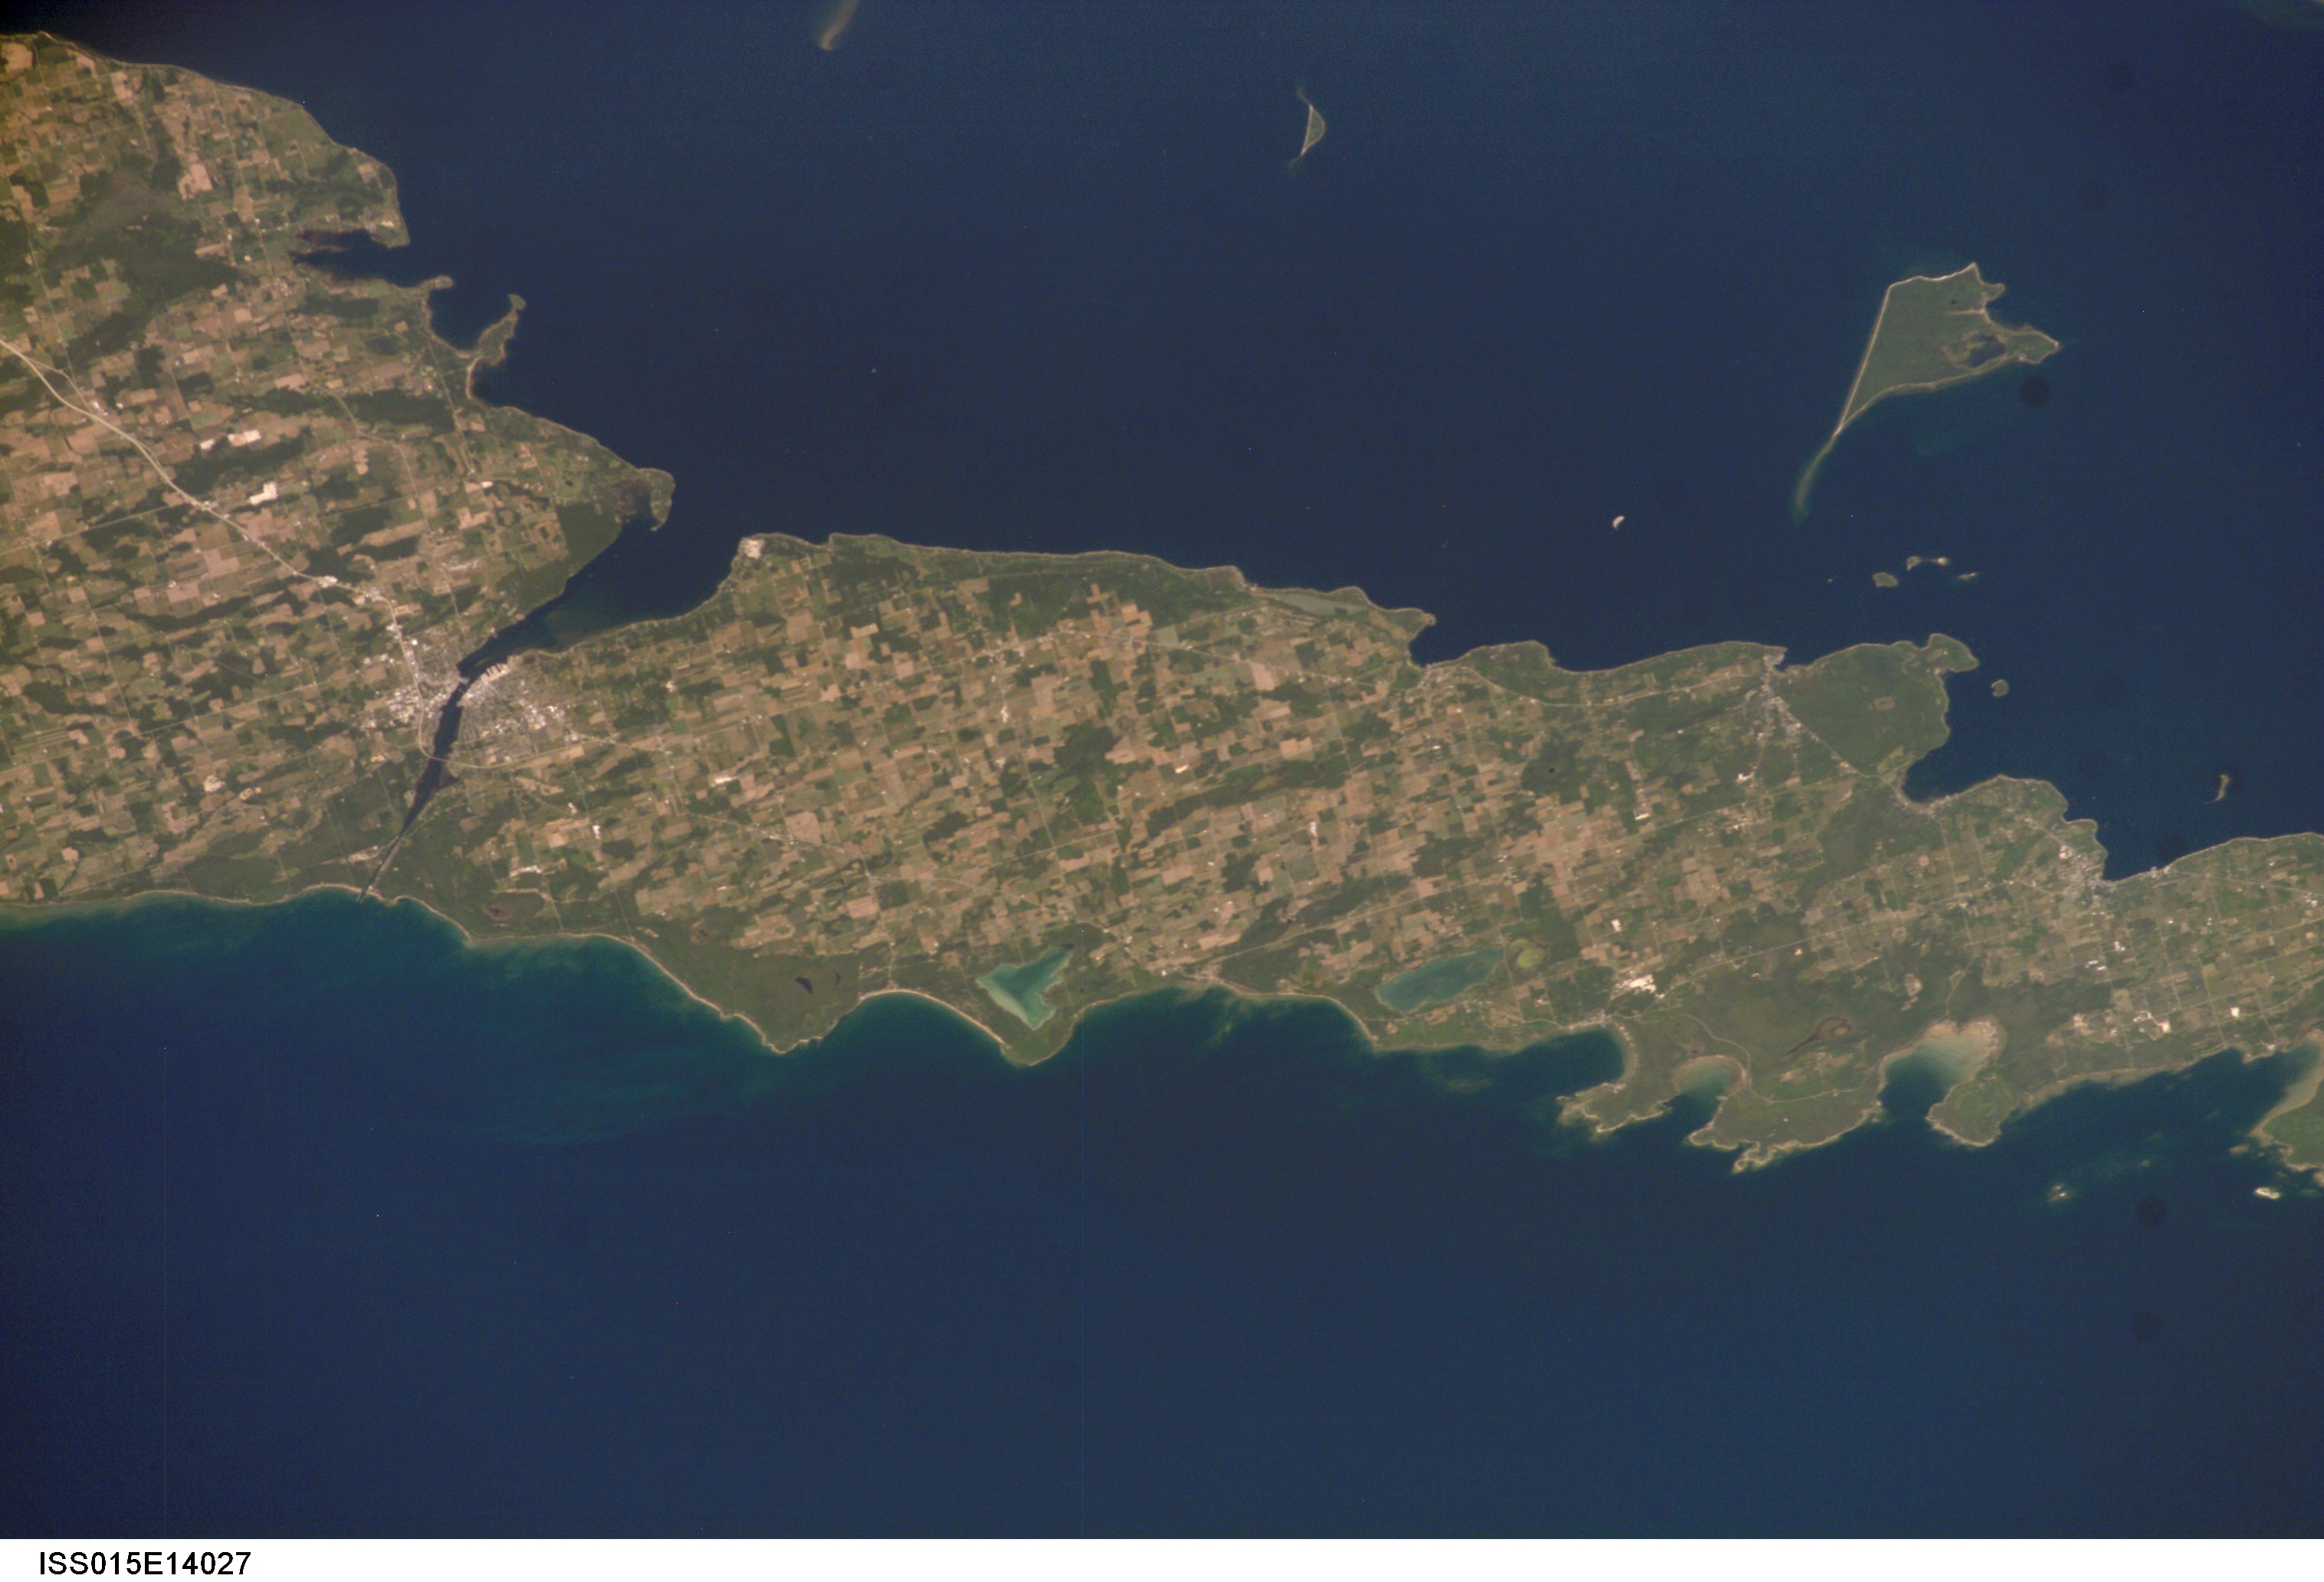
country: USA-WISCONSIN
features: STURGEON BAY, GREEN BAY
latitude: 45.0
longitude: -87.5
